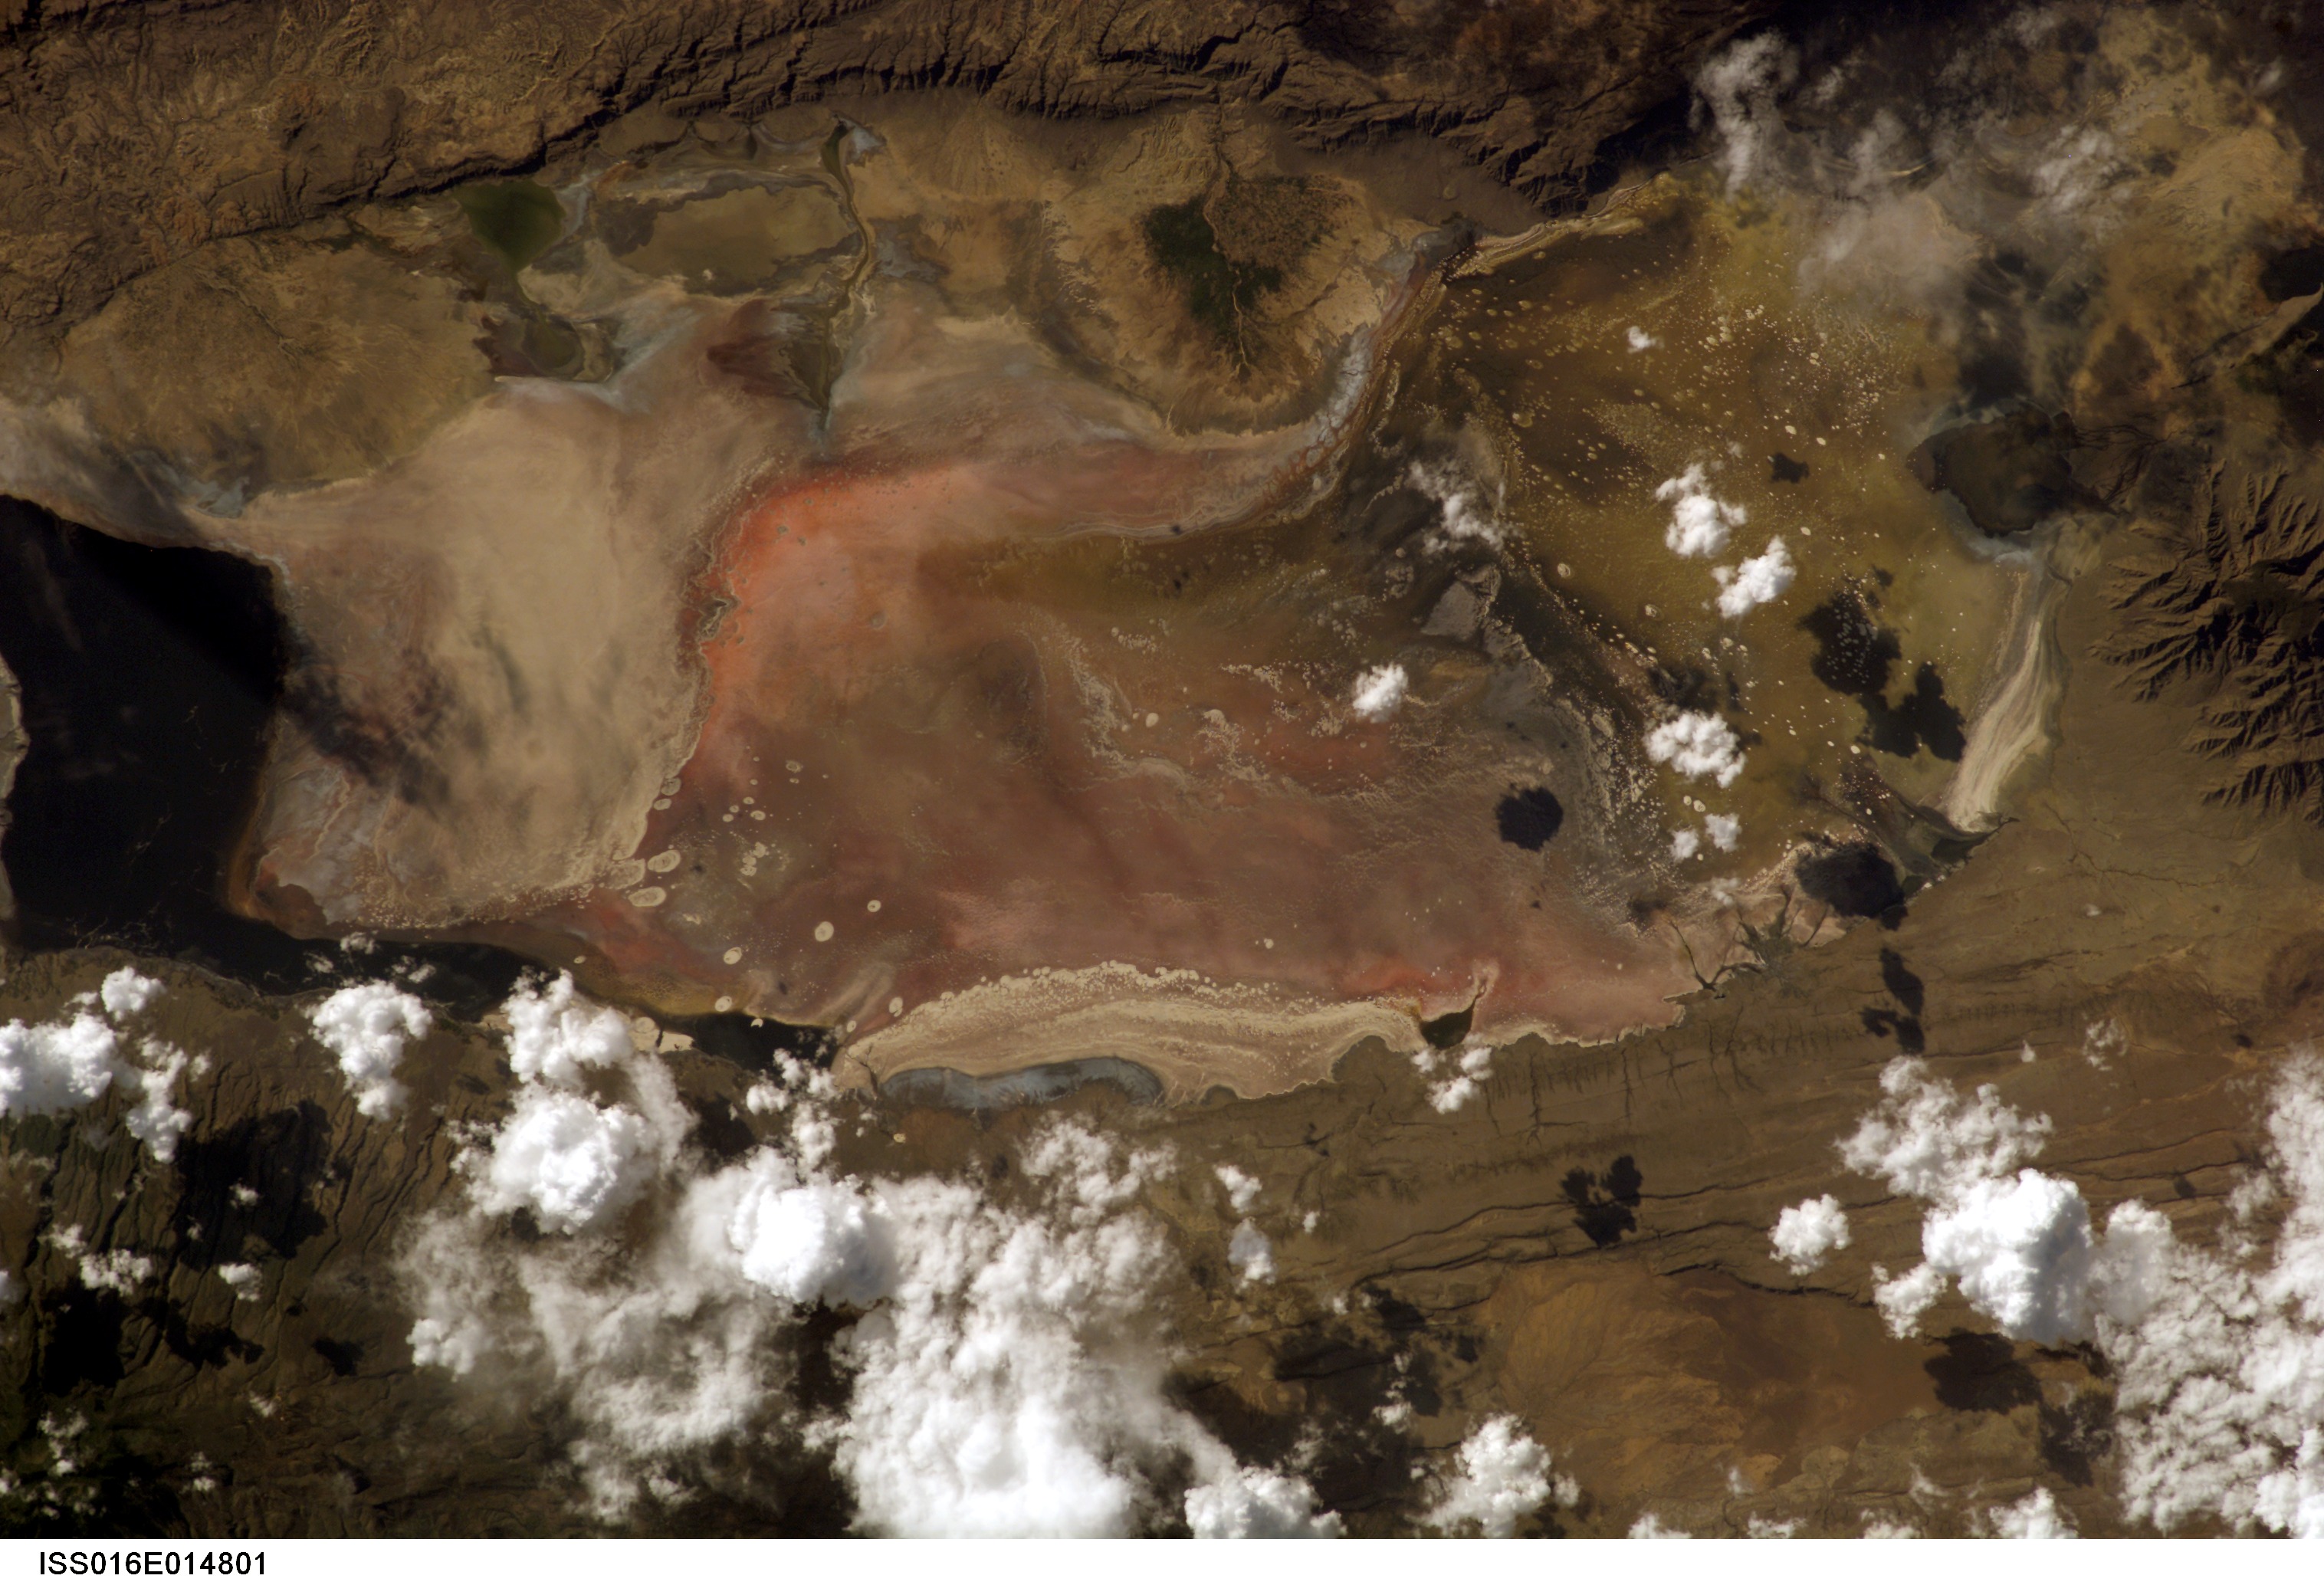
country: TANZANIA
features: C. LAKE NATRON, MTS., DRAINAGE
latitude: -2.5
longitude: 36.0
